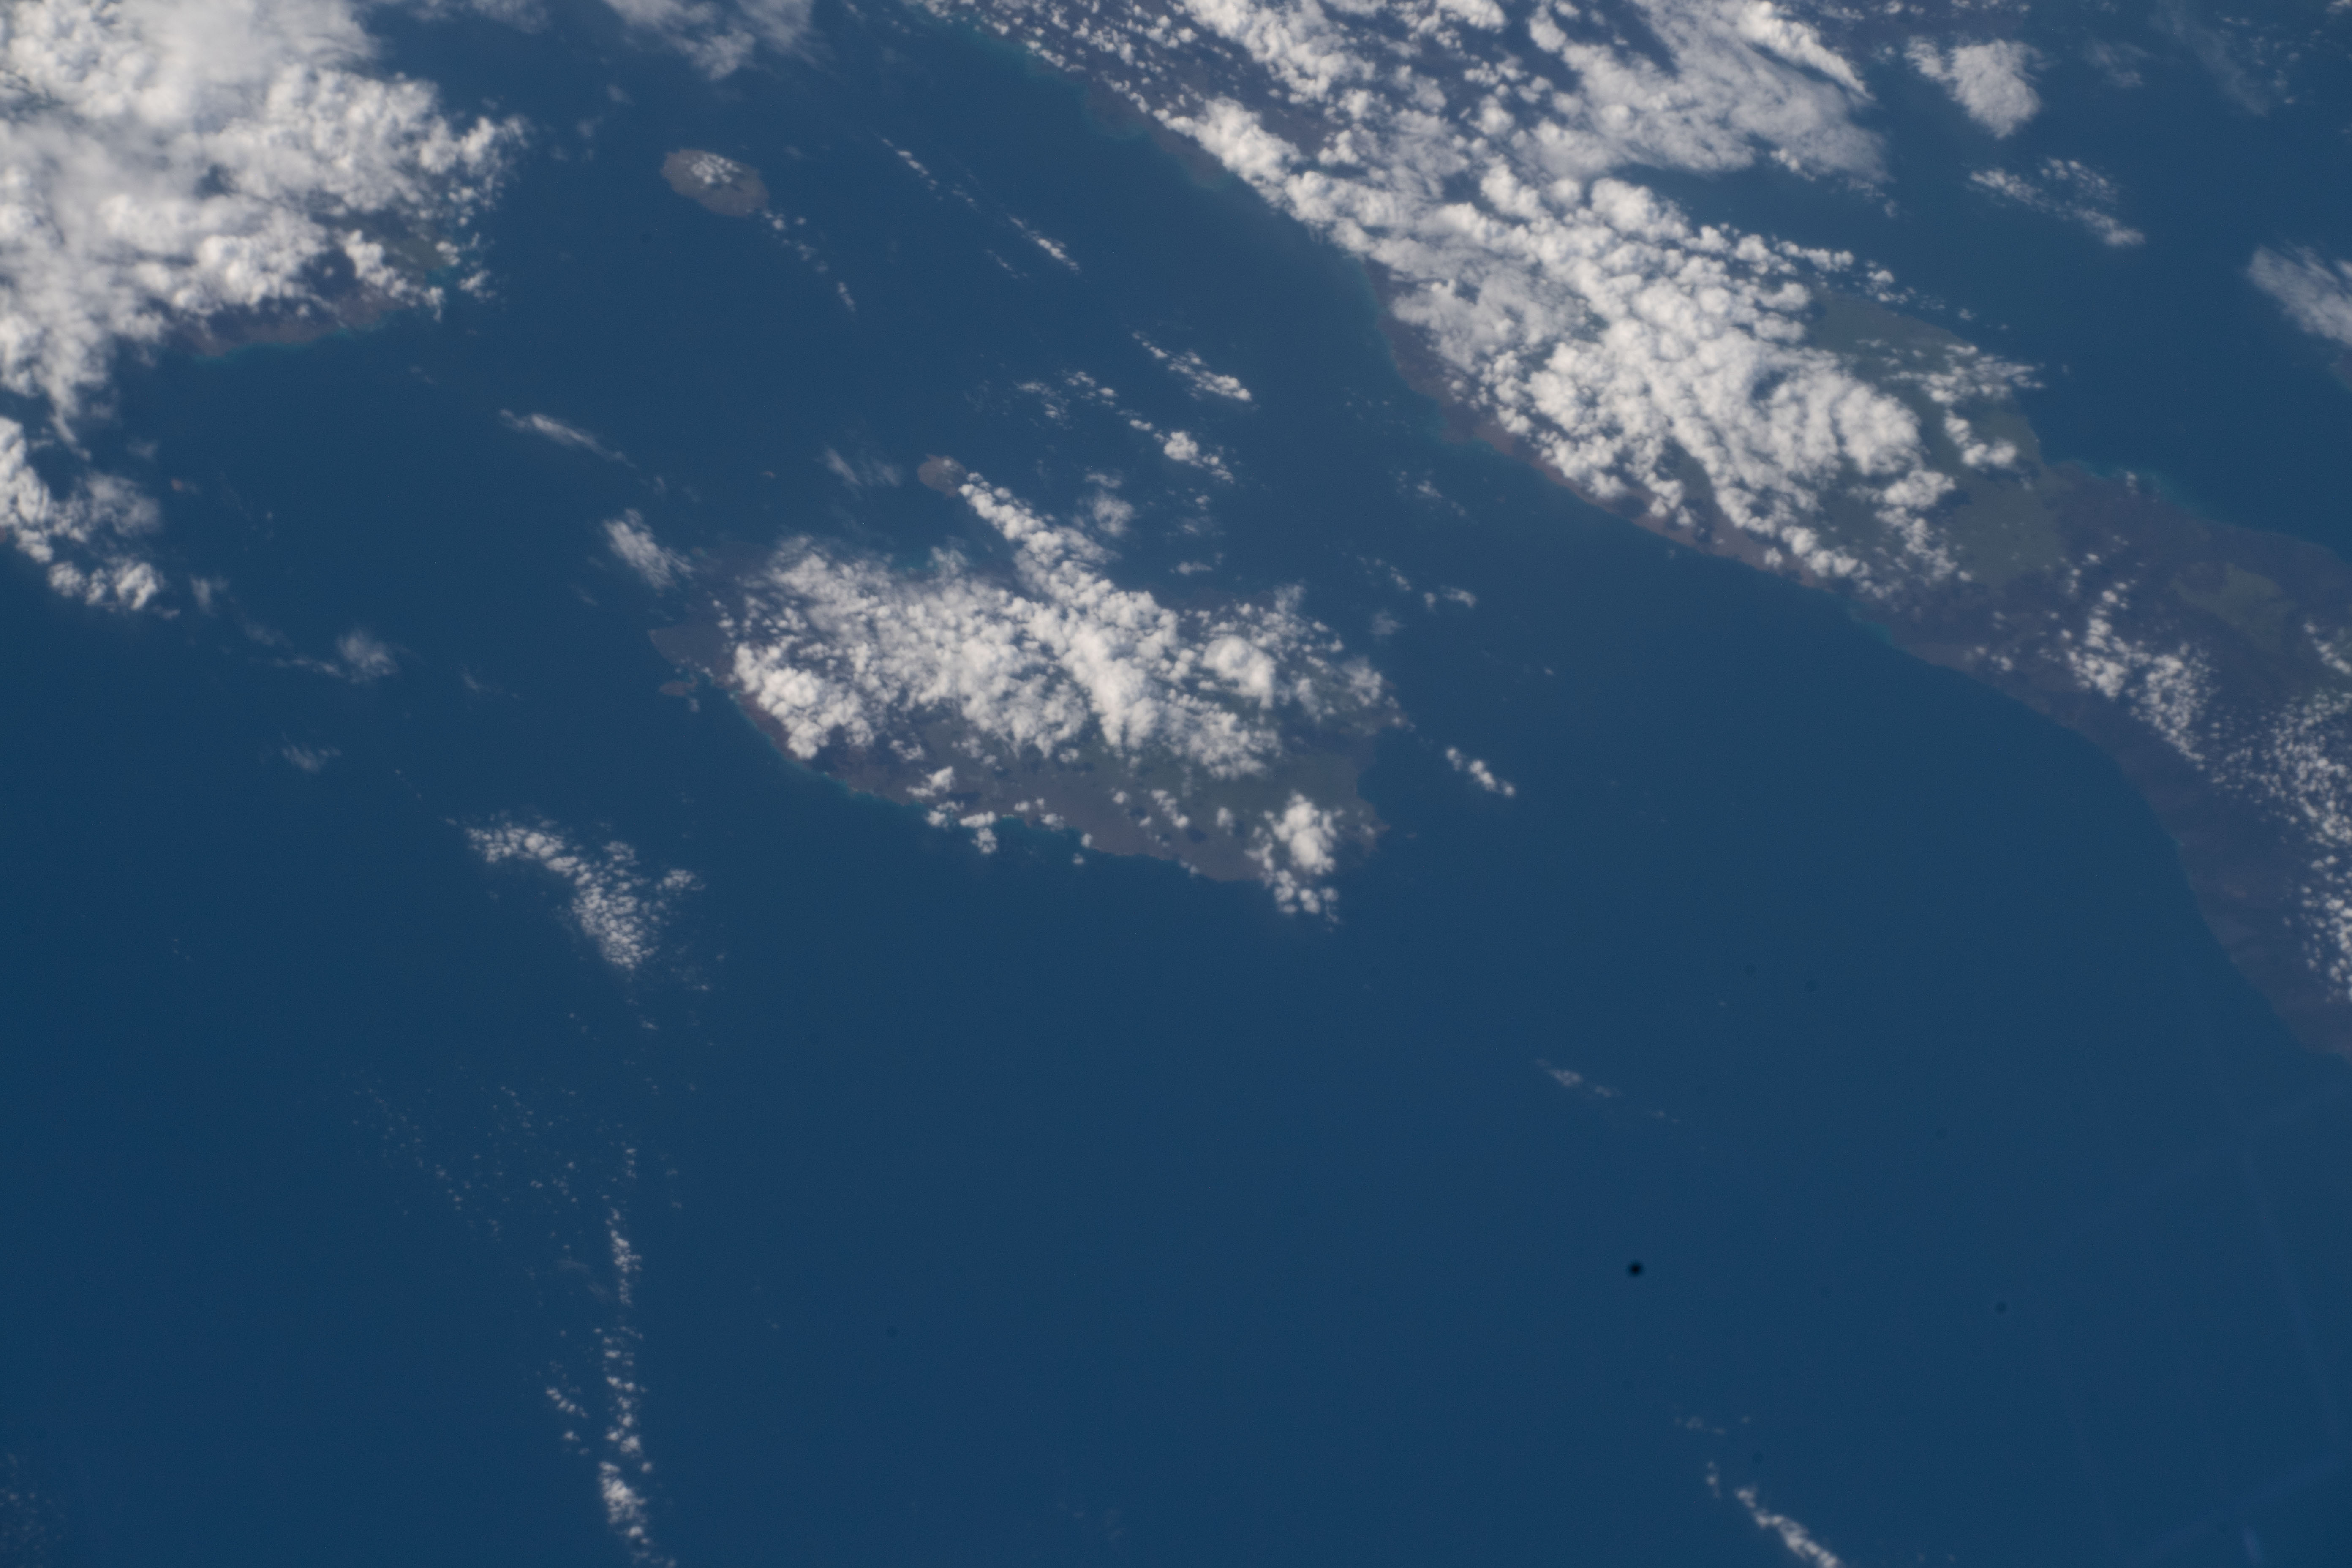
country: GALAPAGOS ISLANDS
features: ISLA SANTIAGO, BAHIA SULLIVAN
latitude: -0.2
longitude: -90.8
